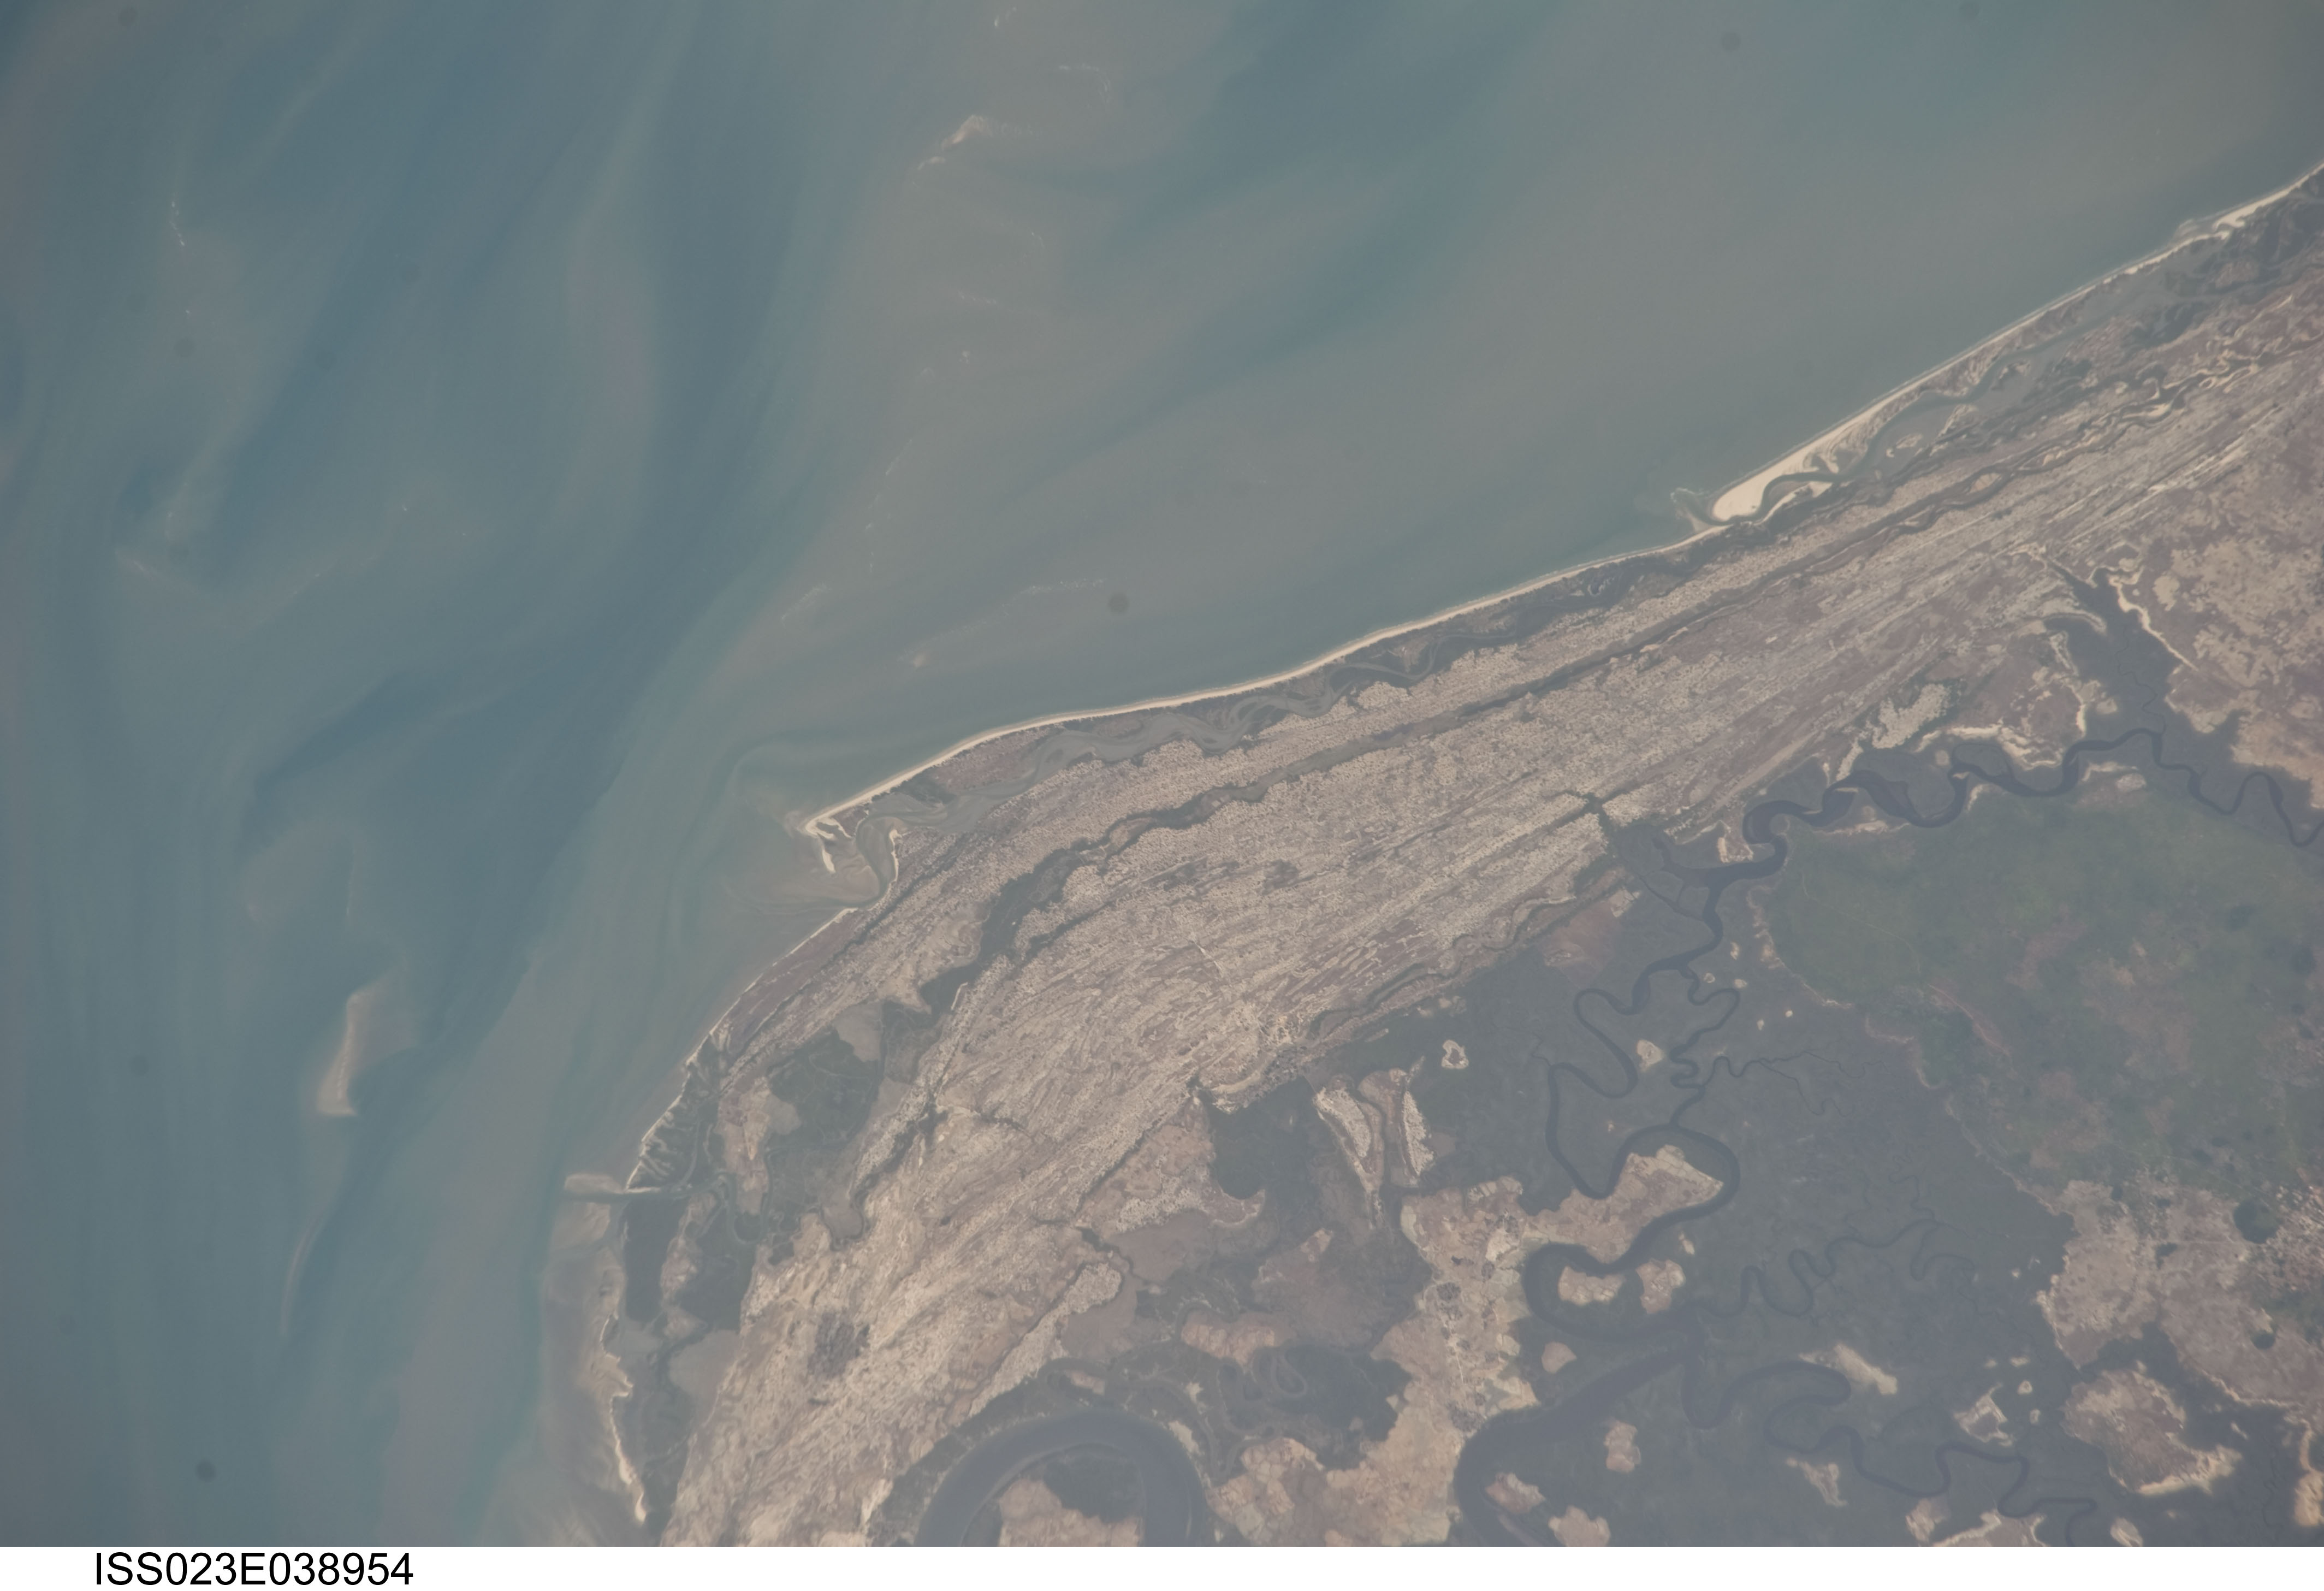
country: GUINEA-BISSAU
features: JUFUNCO, DEFENAME R., COAST, SED.
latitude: 12.2
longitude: -16.5
